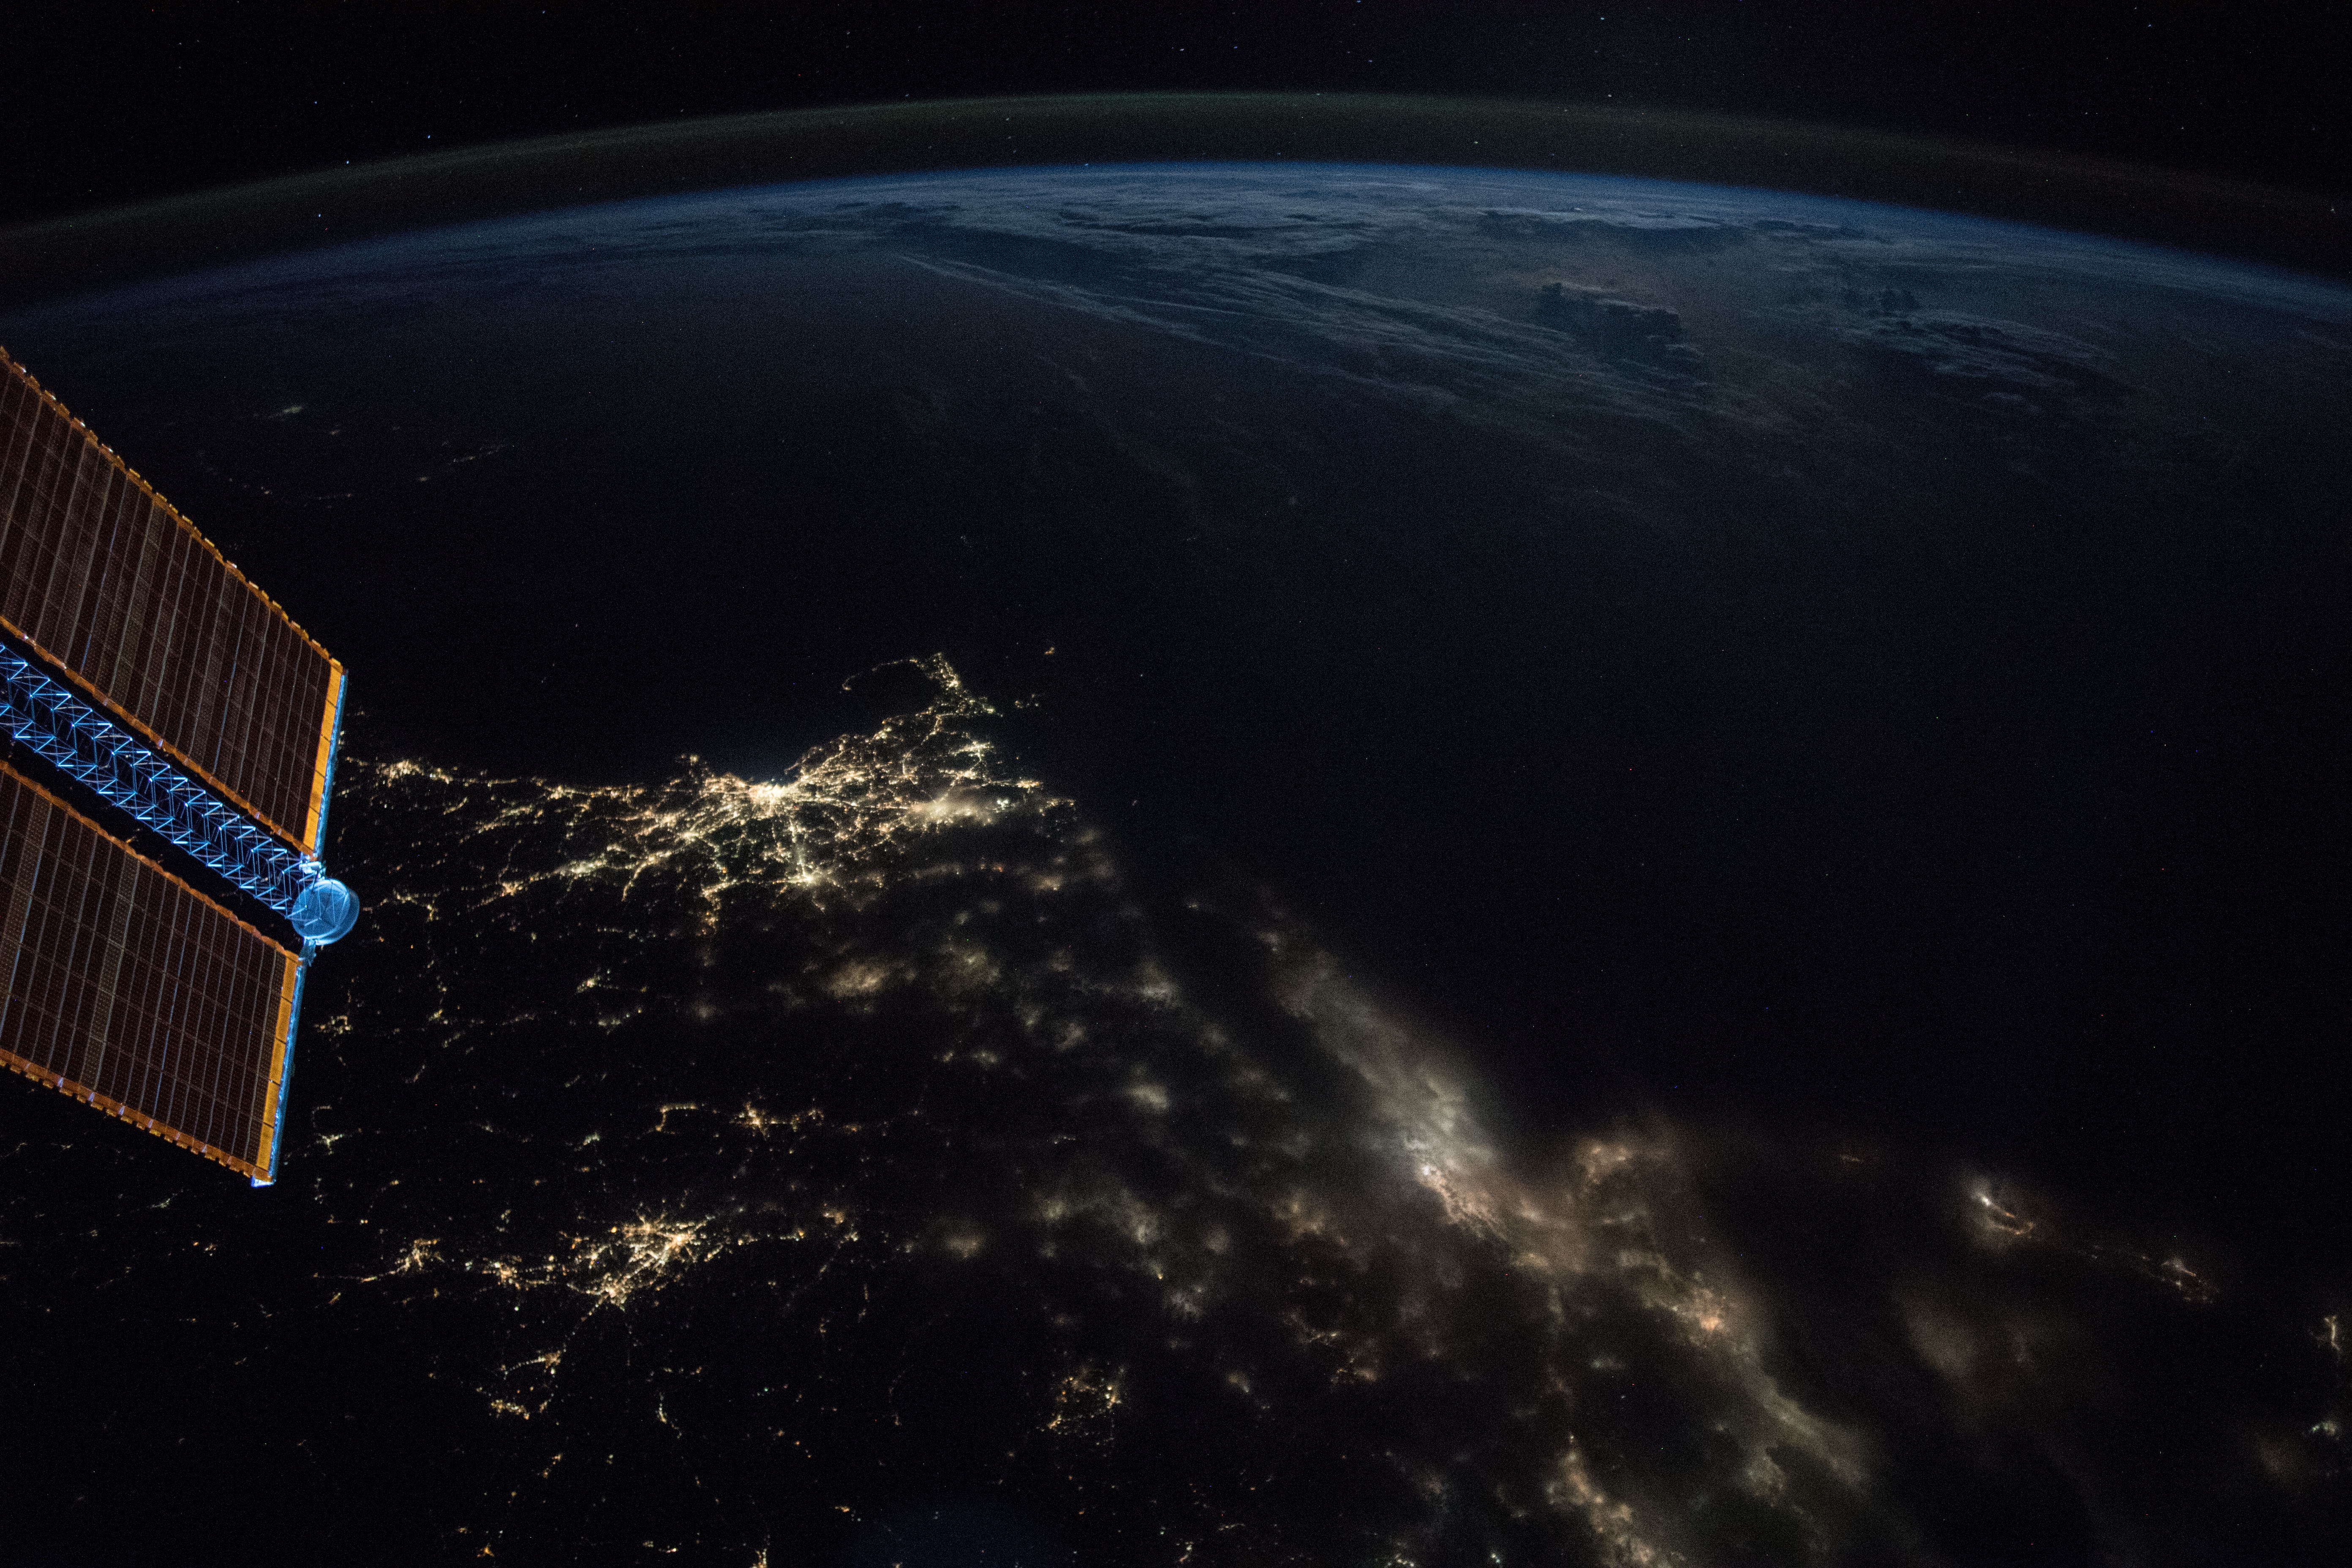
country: USA-RHODE ISLAND
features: NEW SHOREHAM, LONG ISLAND, BOSTON CITY, RHODE ISLAND, CAPE COD BAY, BLOCK ISLAND, NEW BEDFORD CITY, BUZZARDS BAY, PROVIDENCE CITY, EARTH LIMB, NIGHT
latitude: 41.2
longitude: -71.6
